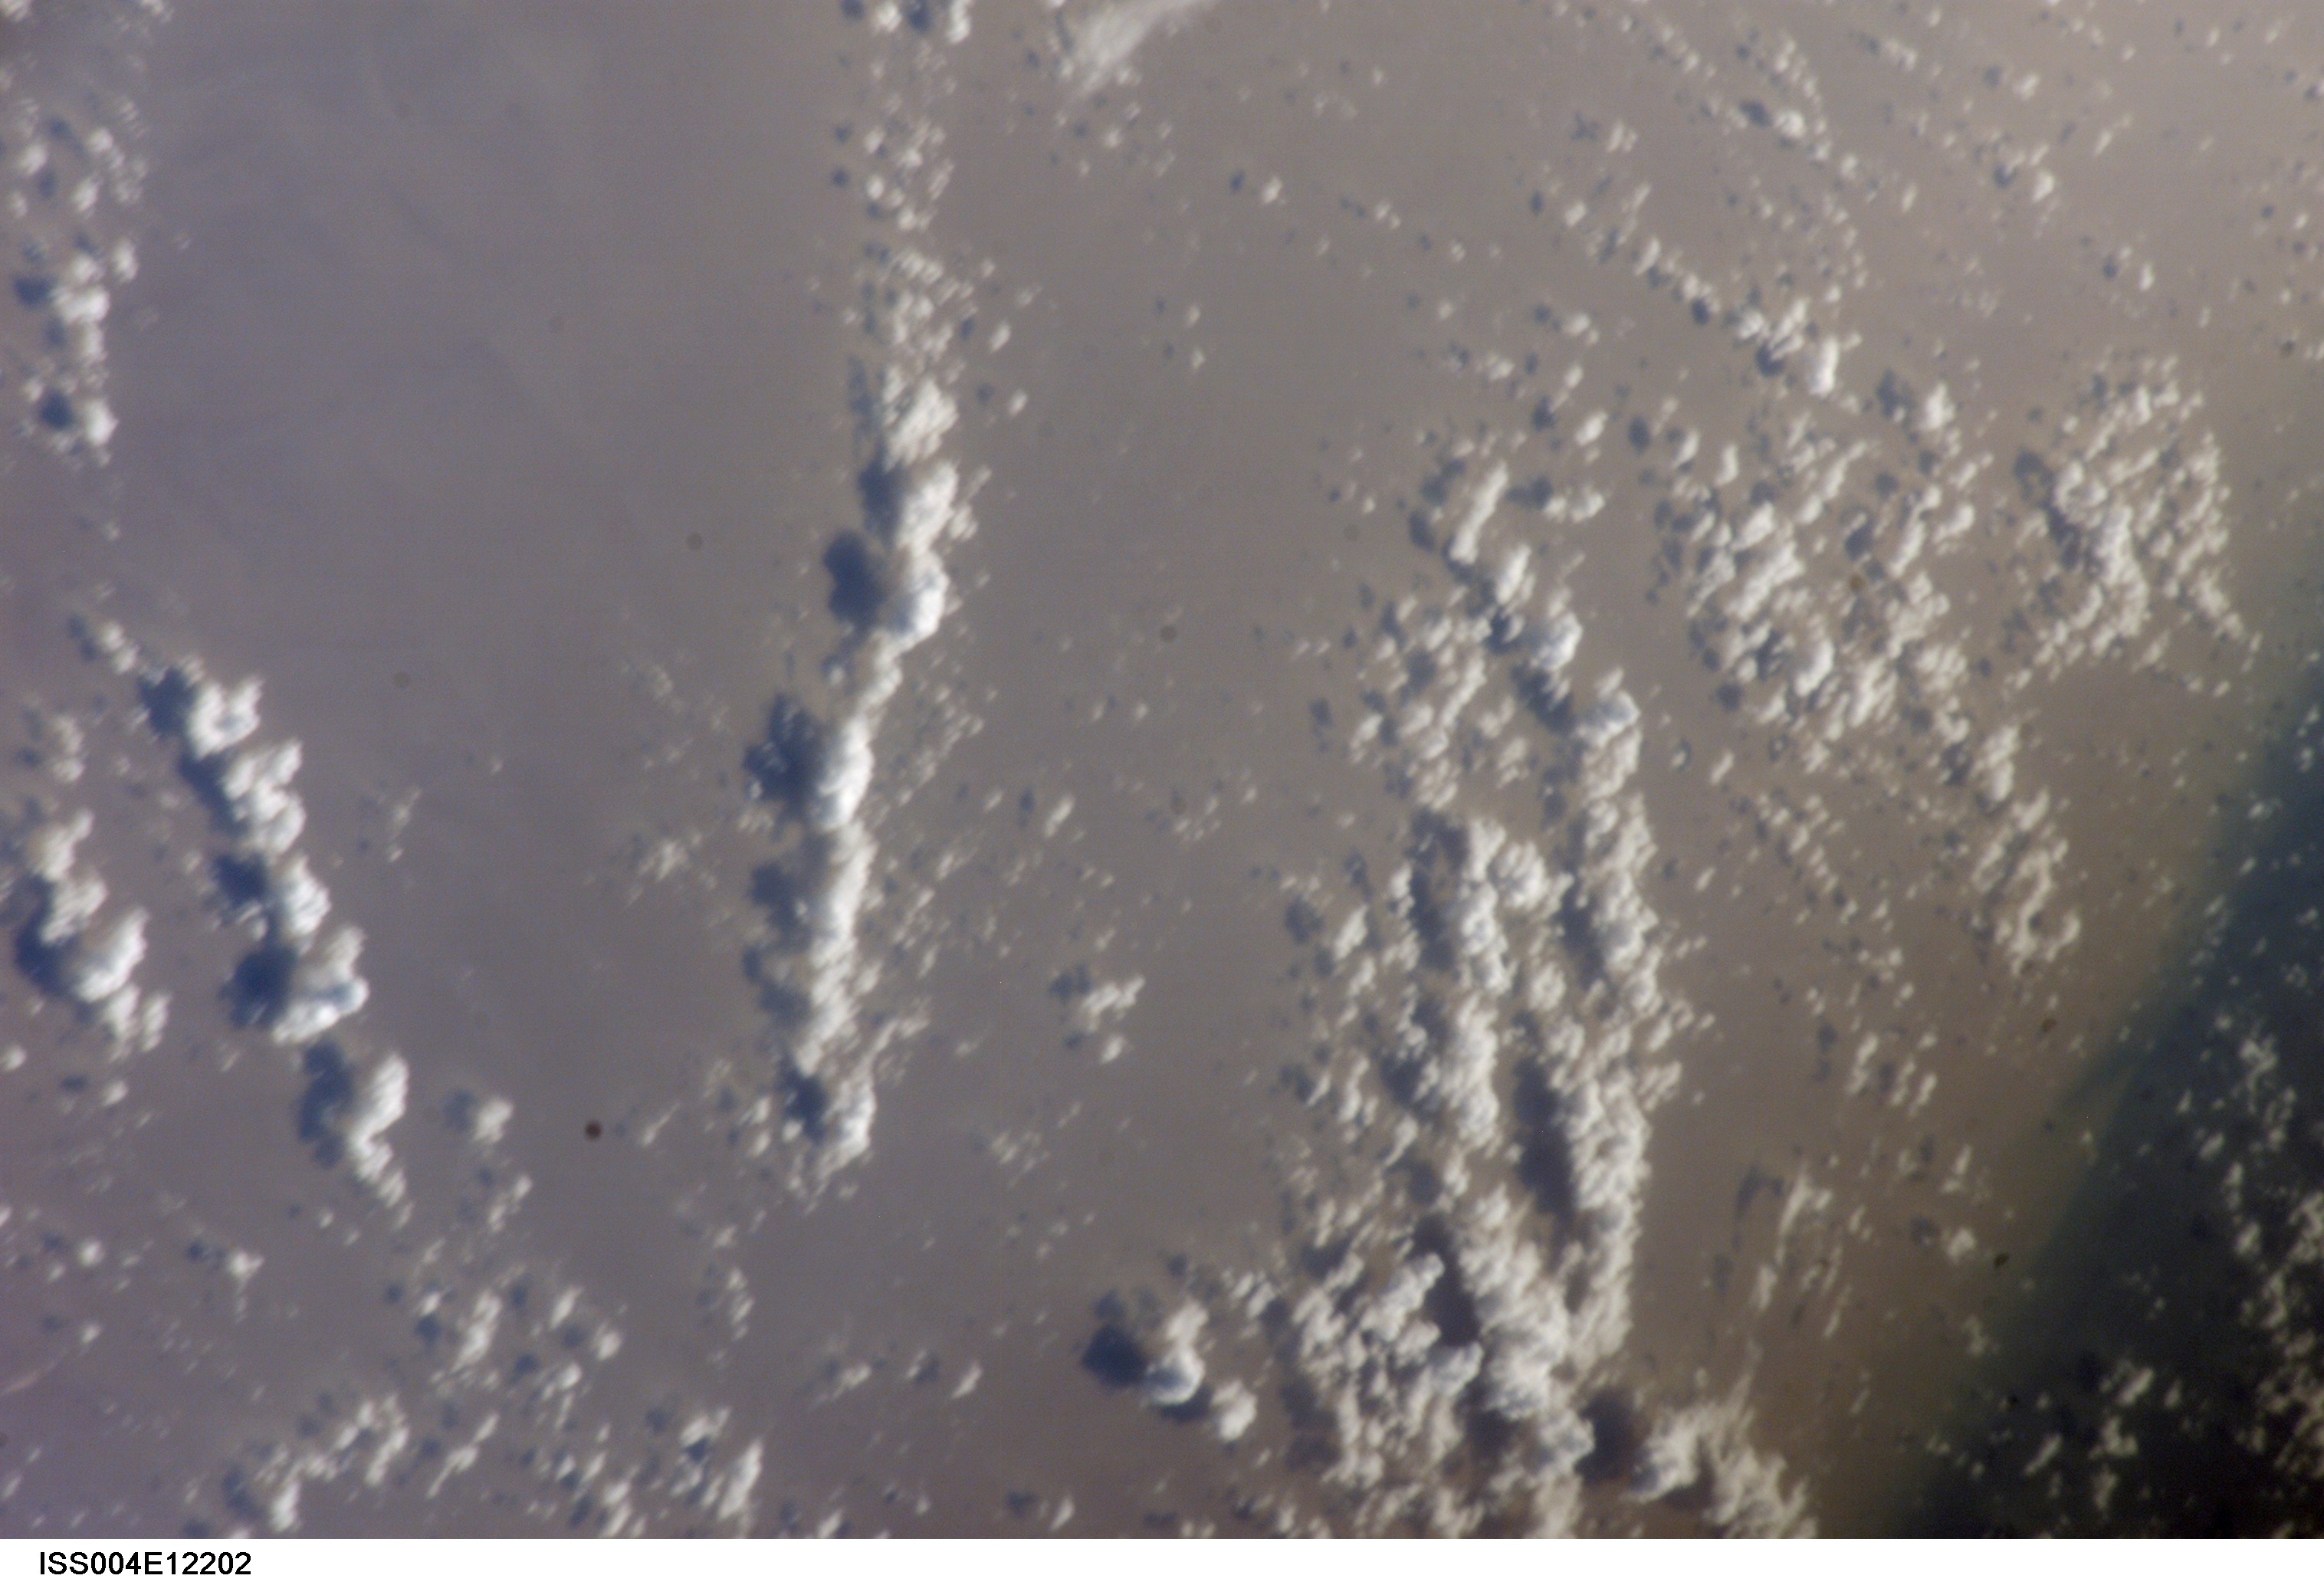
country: ATLANTIC OCEAN
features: SEDIMENT PLUME
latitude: 6.5
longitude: -56.5
